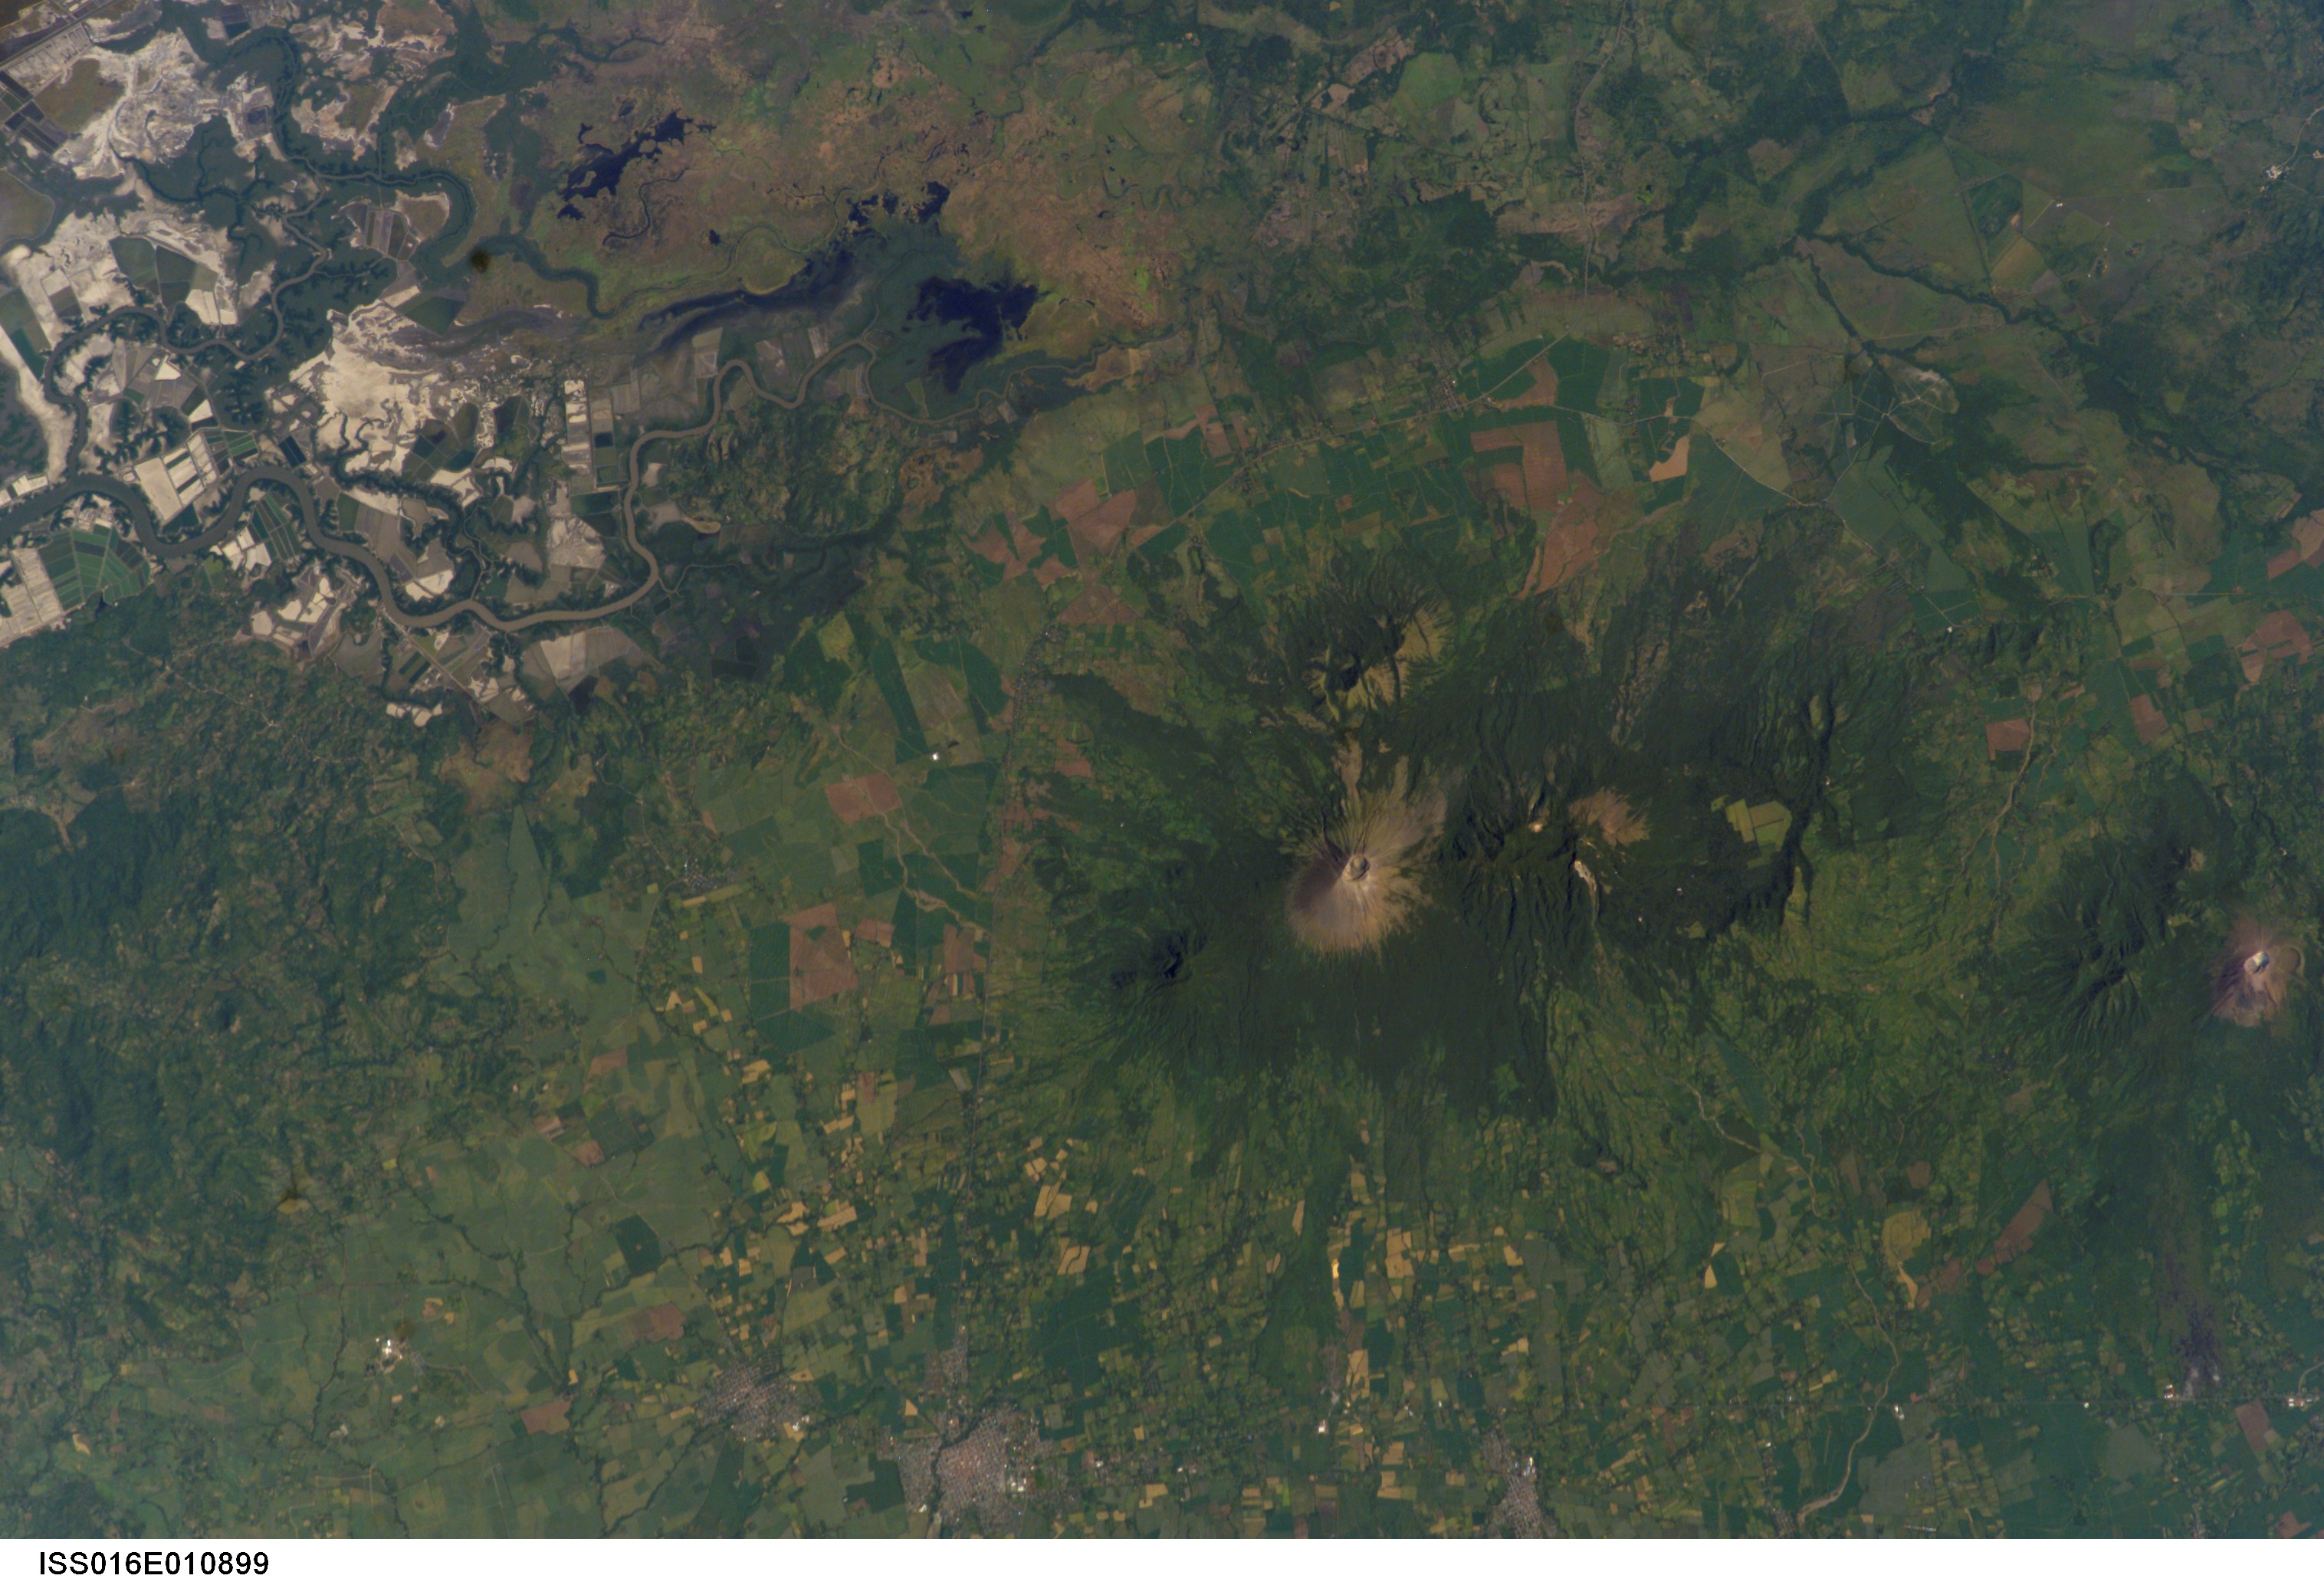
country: NICARAGUA
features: SAN CHRISTOBAL VOL., AGR., FOR.
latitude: 12.5
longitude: -87.0
